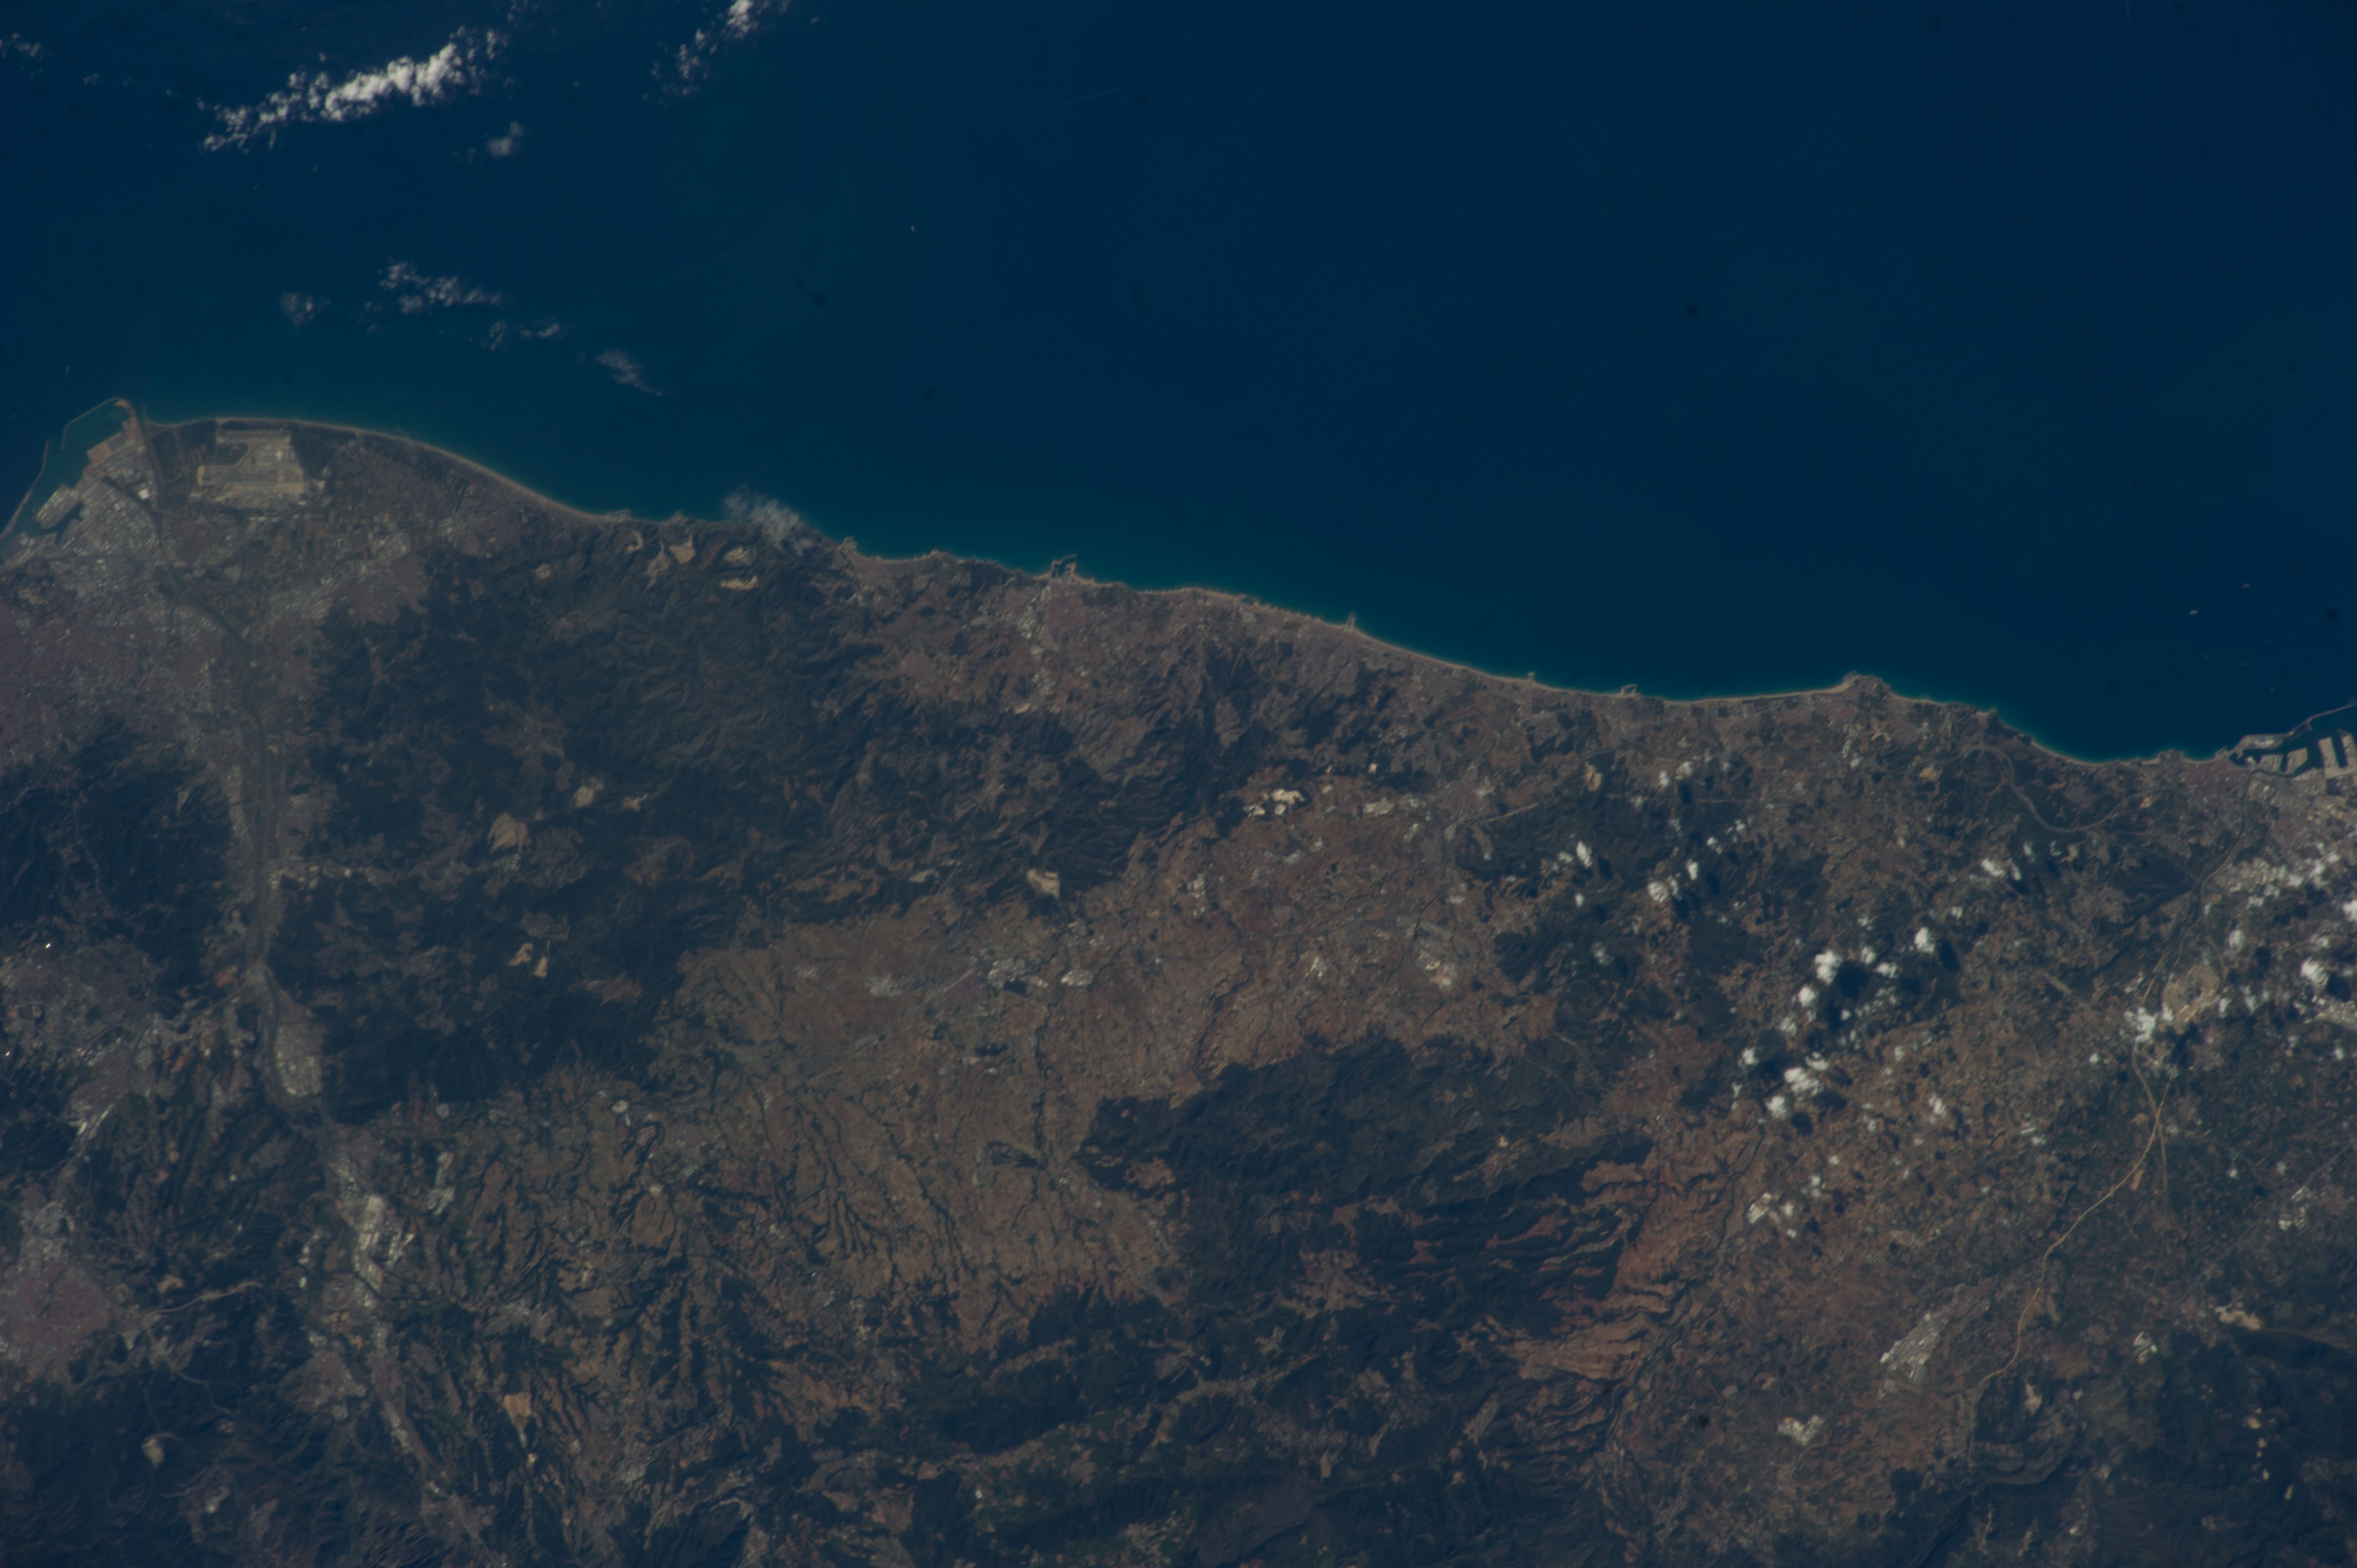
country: SPAIN
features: THE MONTMELL, COASTLINE, TARRAGONA CITY, ORDAL MUNTAINS, BARCELONA CITY
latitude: 41.3
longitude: 1.6
